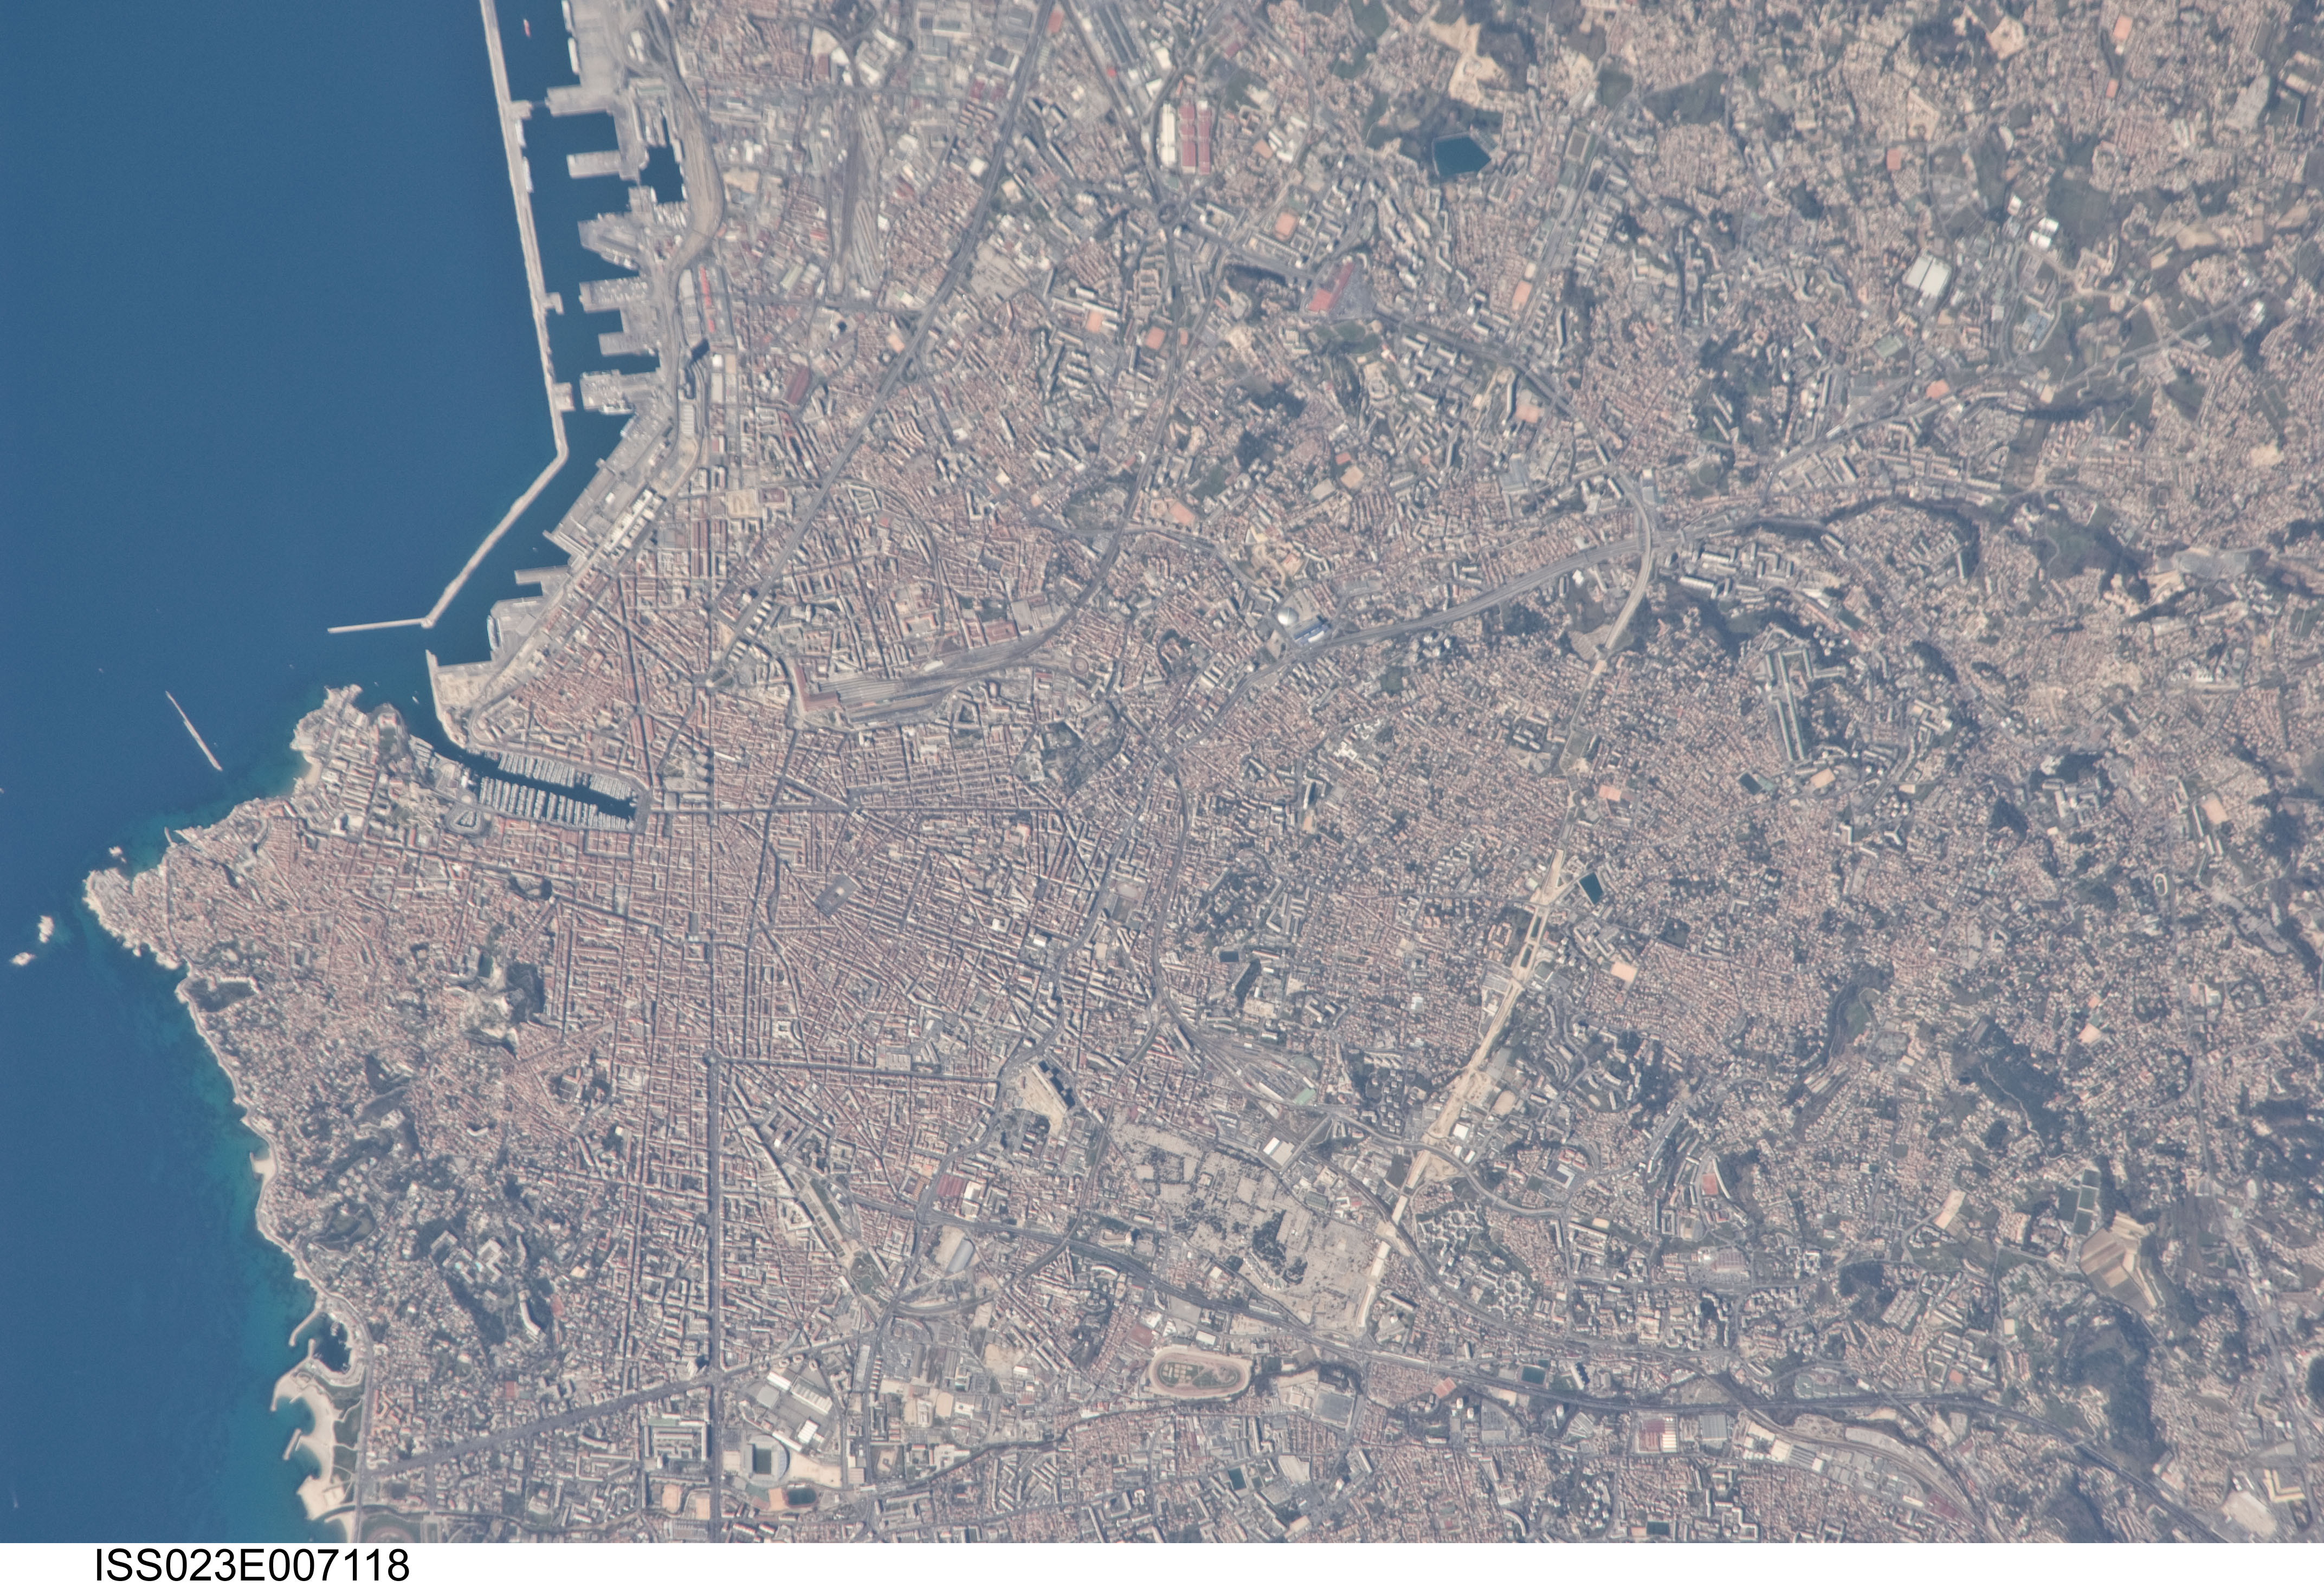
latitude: 43.3
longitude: 5.4
